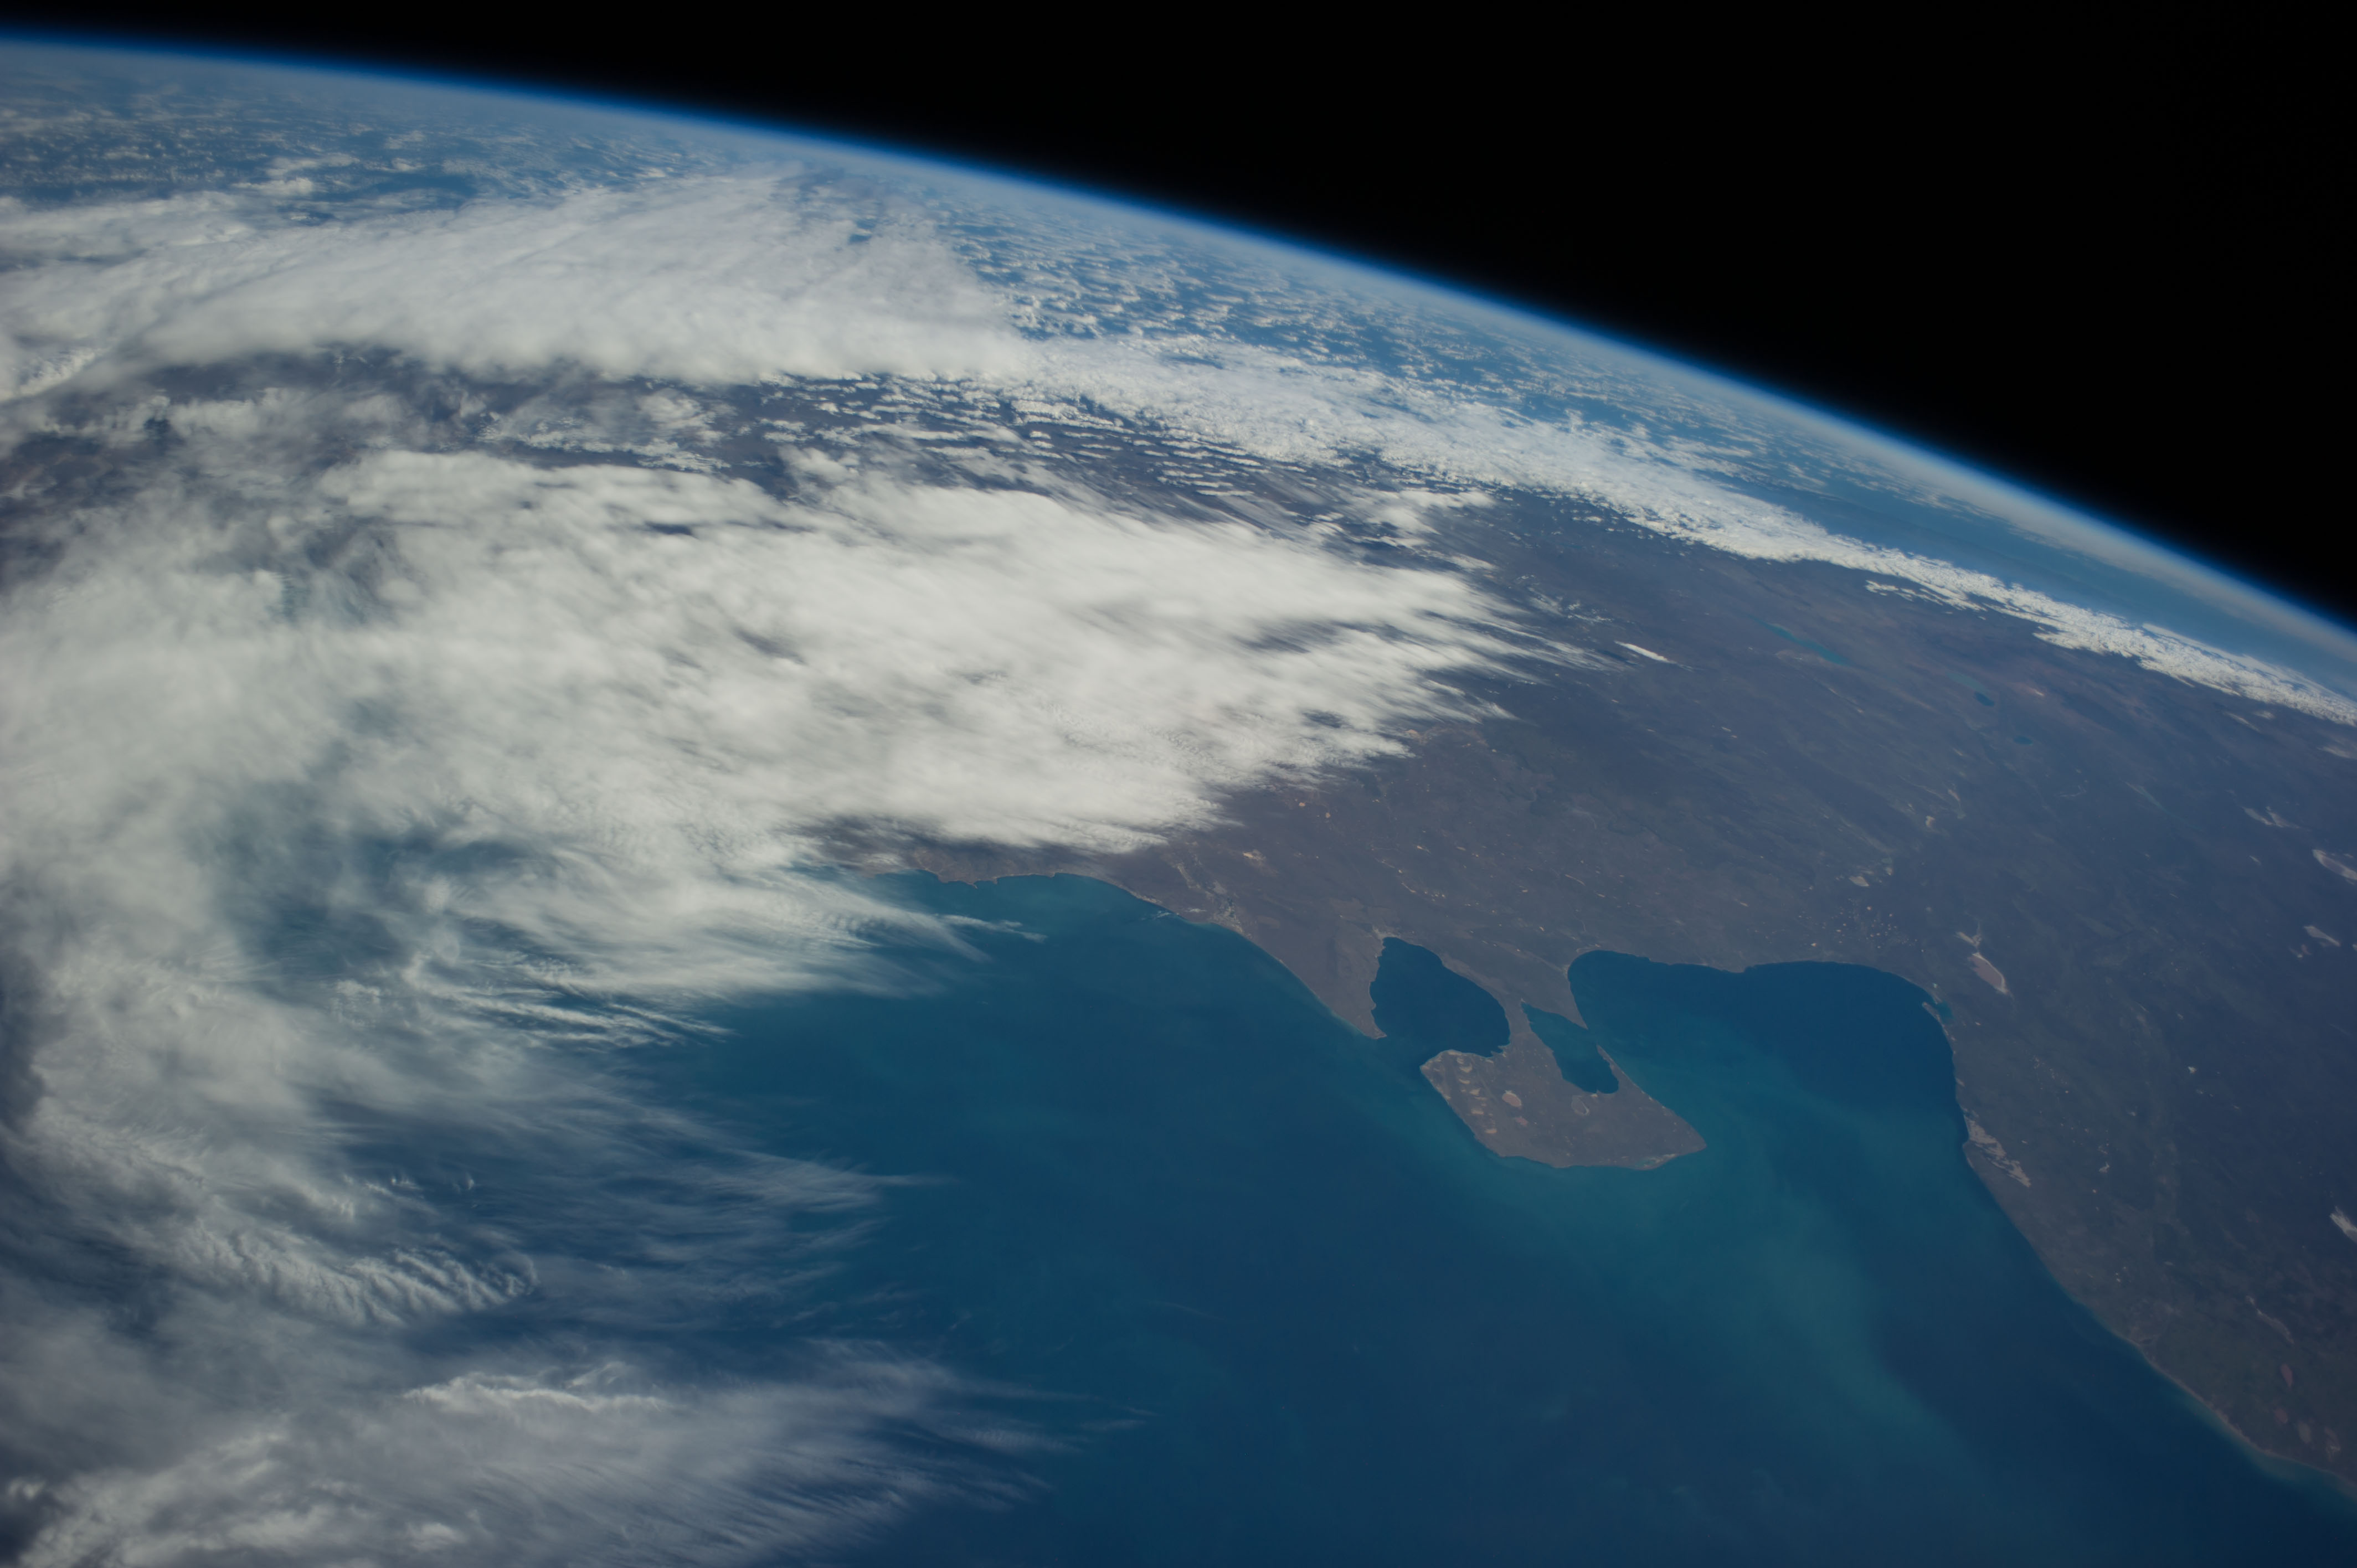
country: ARGENTINA
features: COAST, ATLANTIC OCEAN
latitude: -43.2
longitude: -65.6
